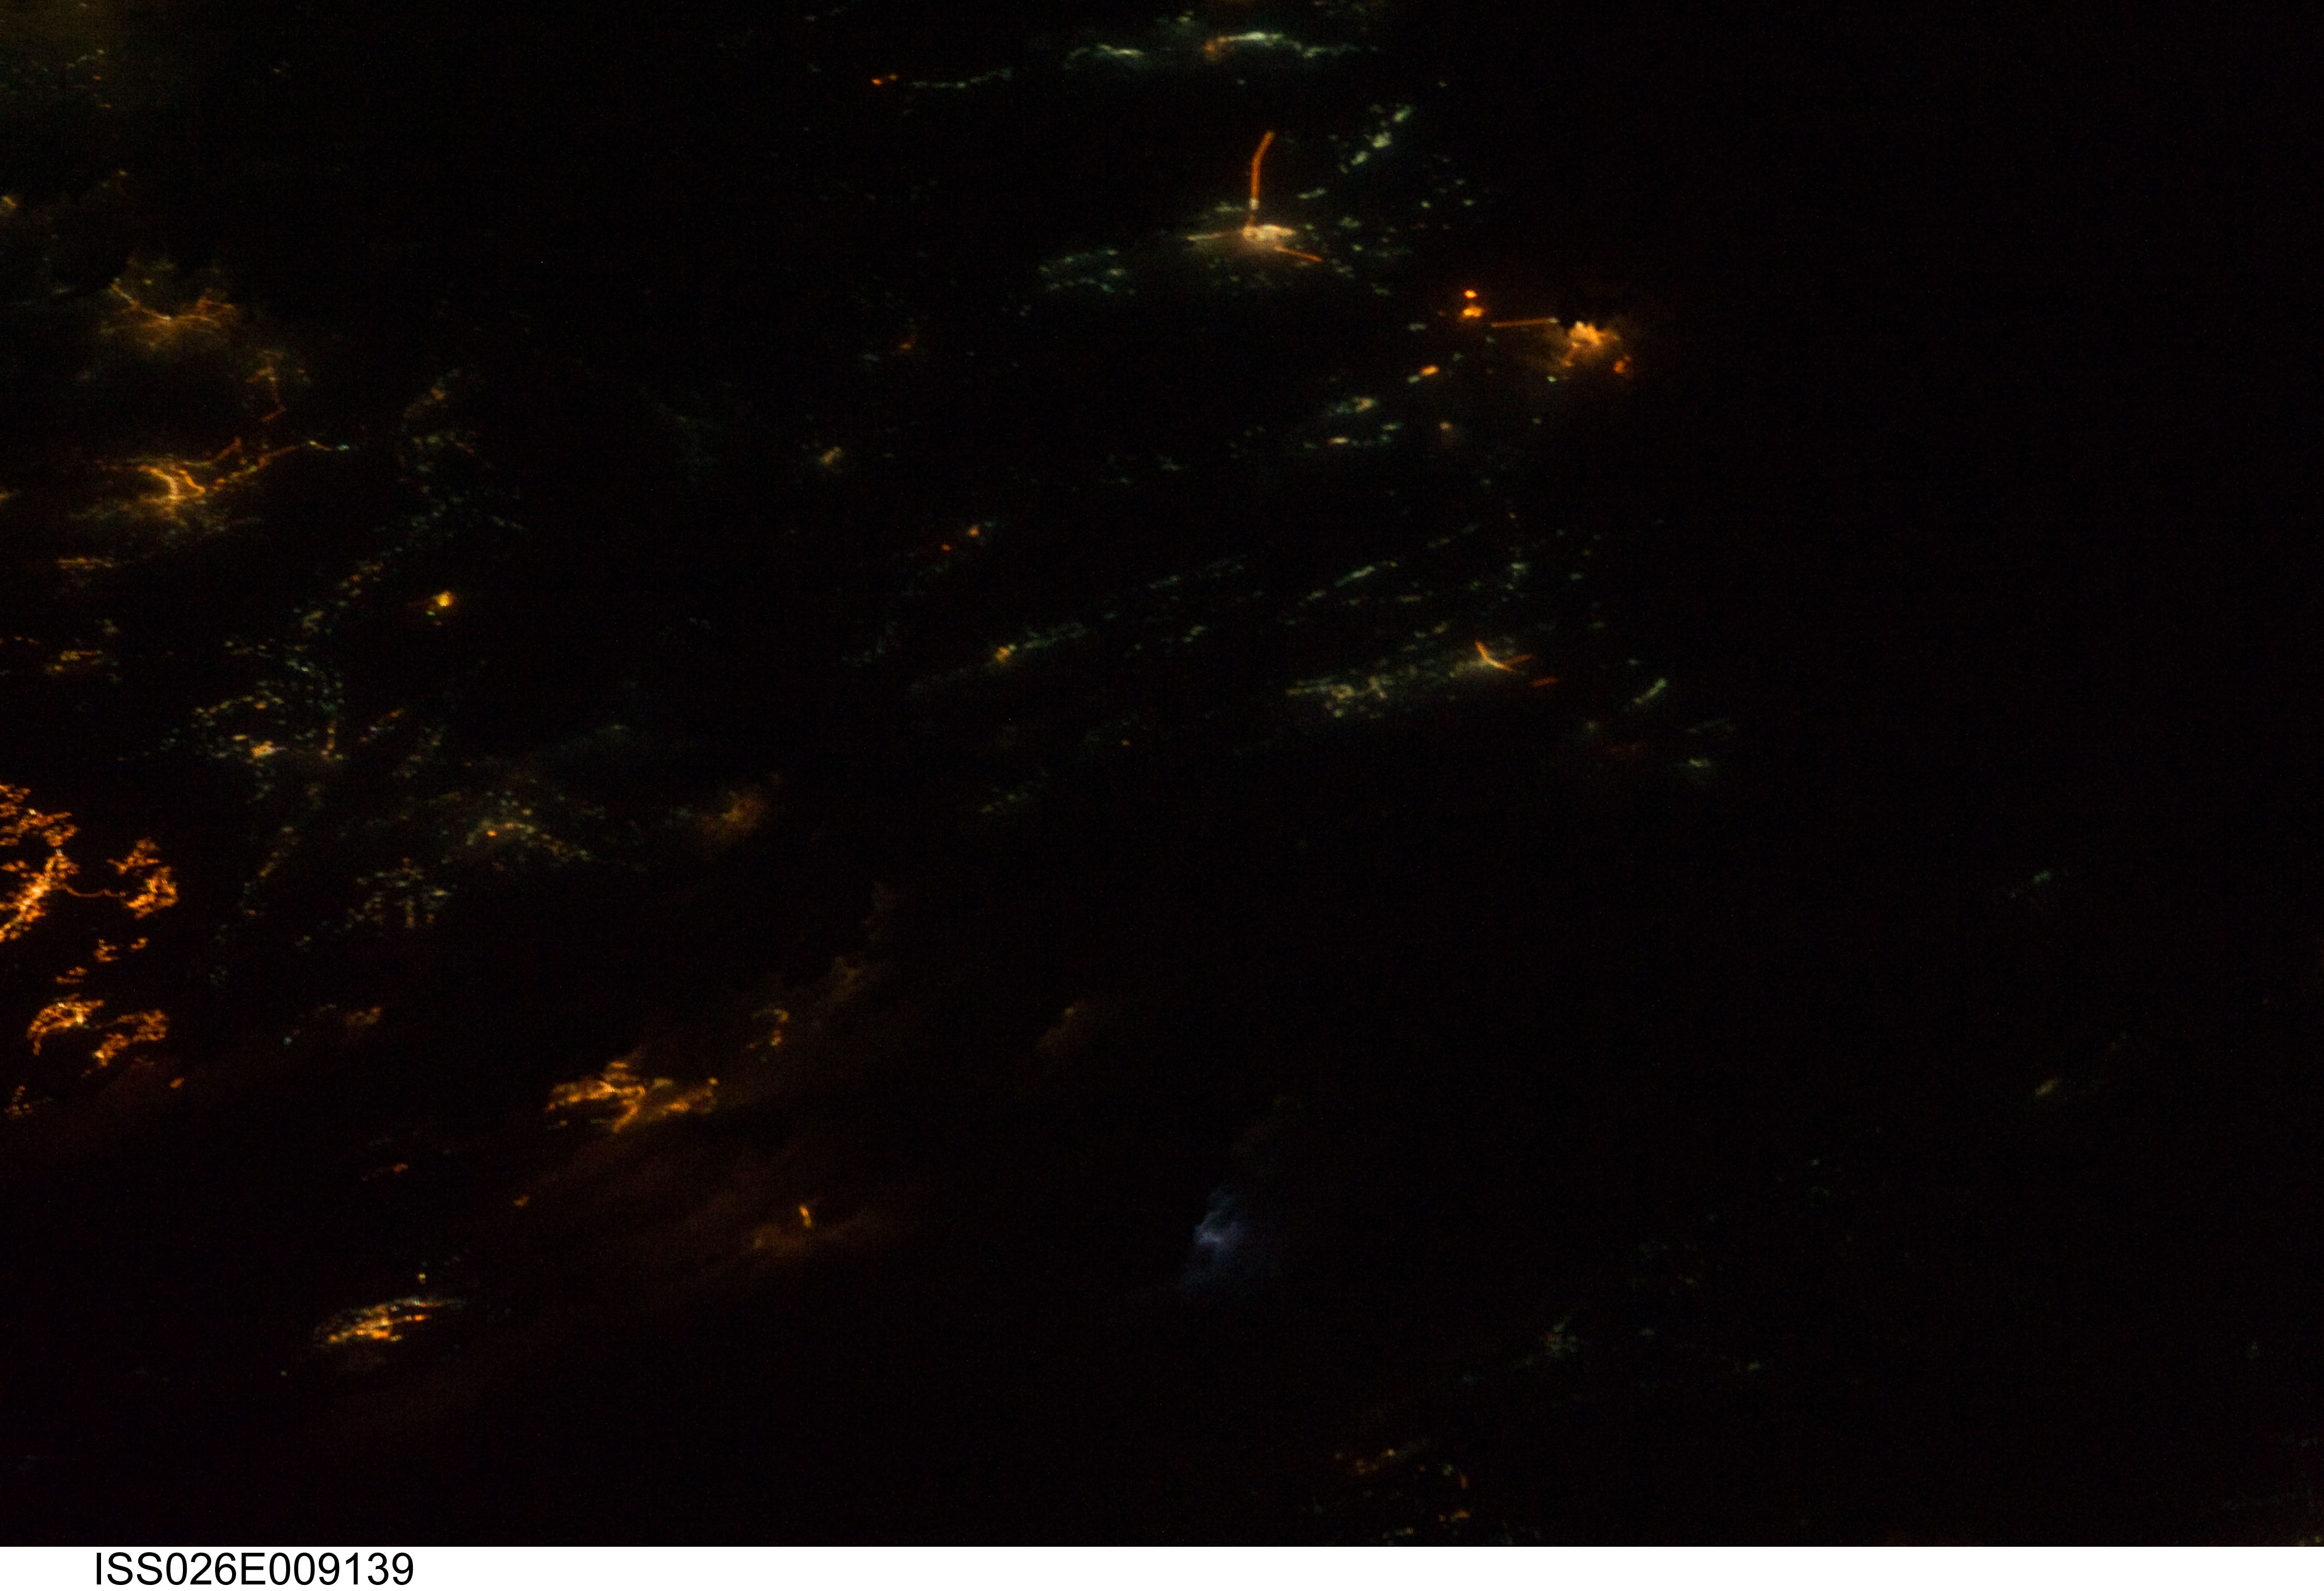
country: ASIA
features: ARABIAN PENINSULA, CITIES AT NIGHT, LIGHTNING IN CLOUDS
